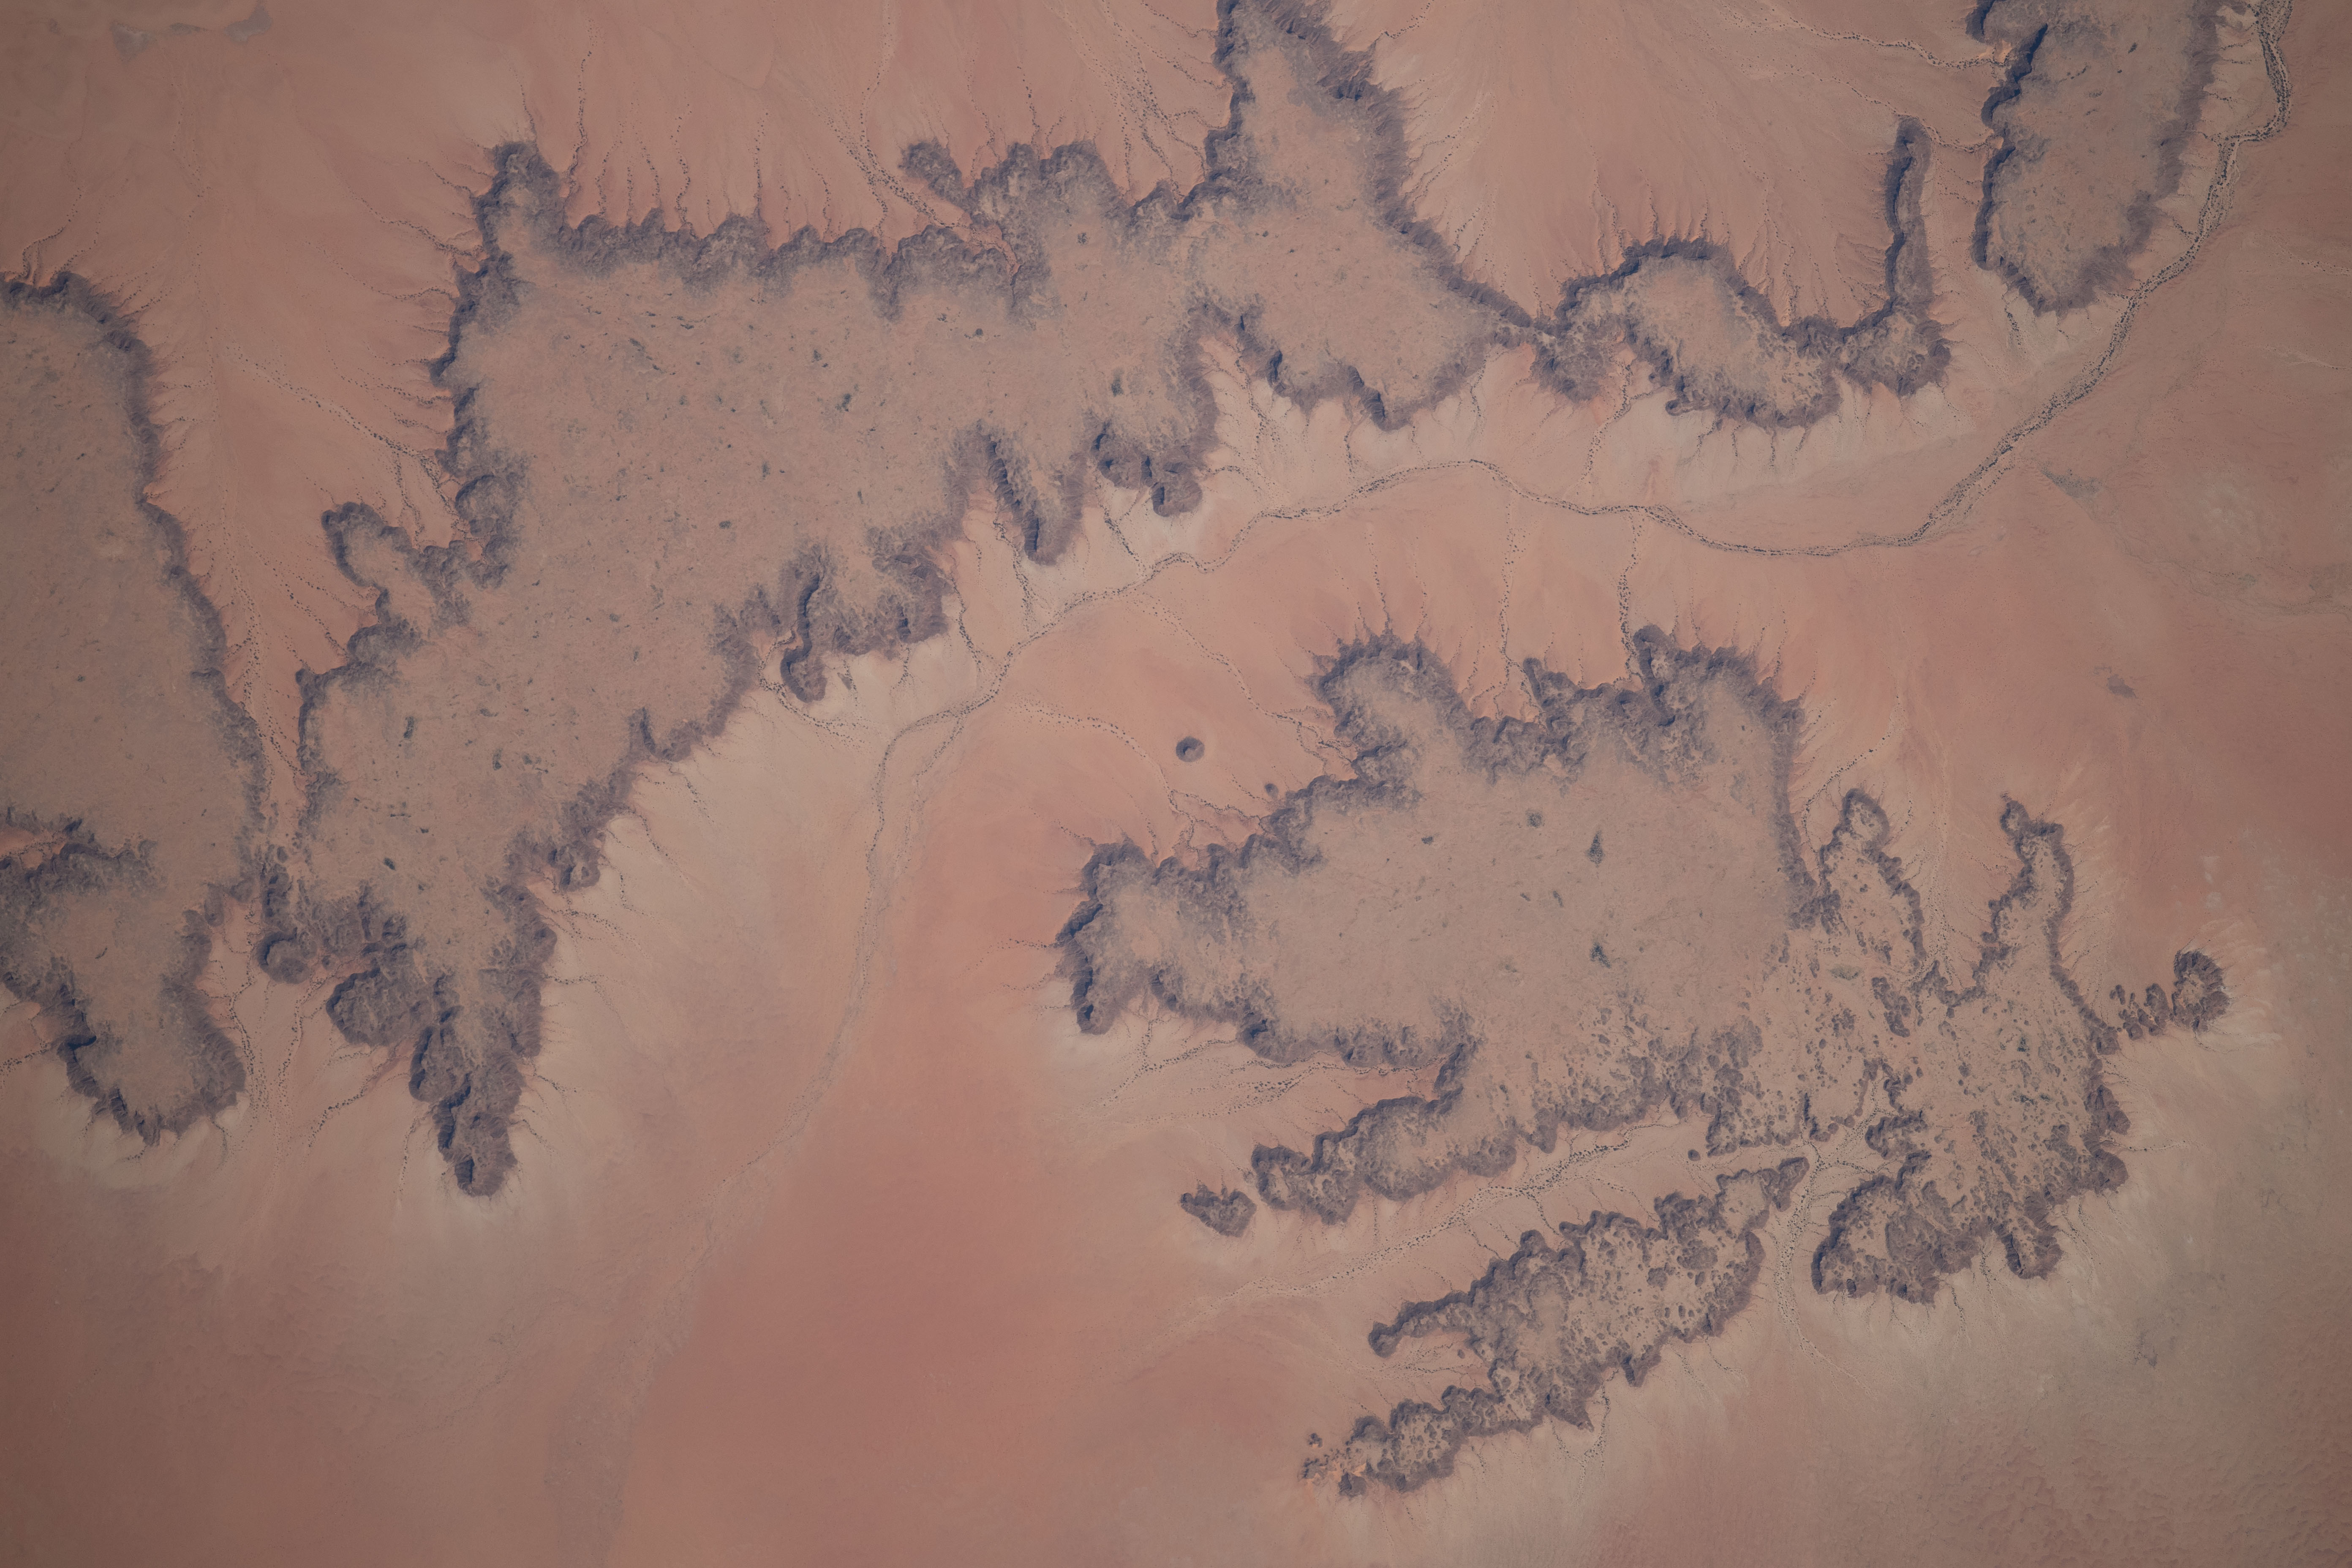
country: SUDAN
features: TEIGA PLATEAU
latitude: 15.8
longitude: 25.4
